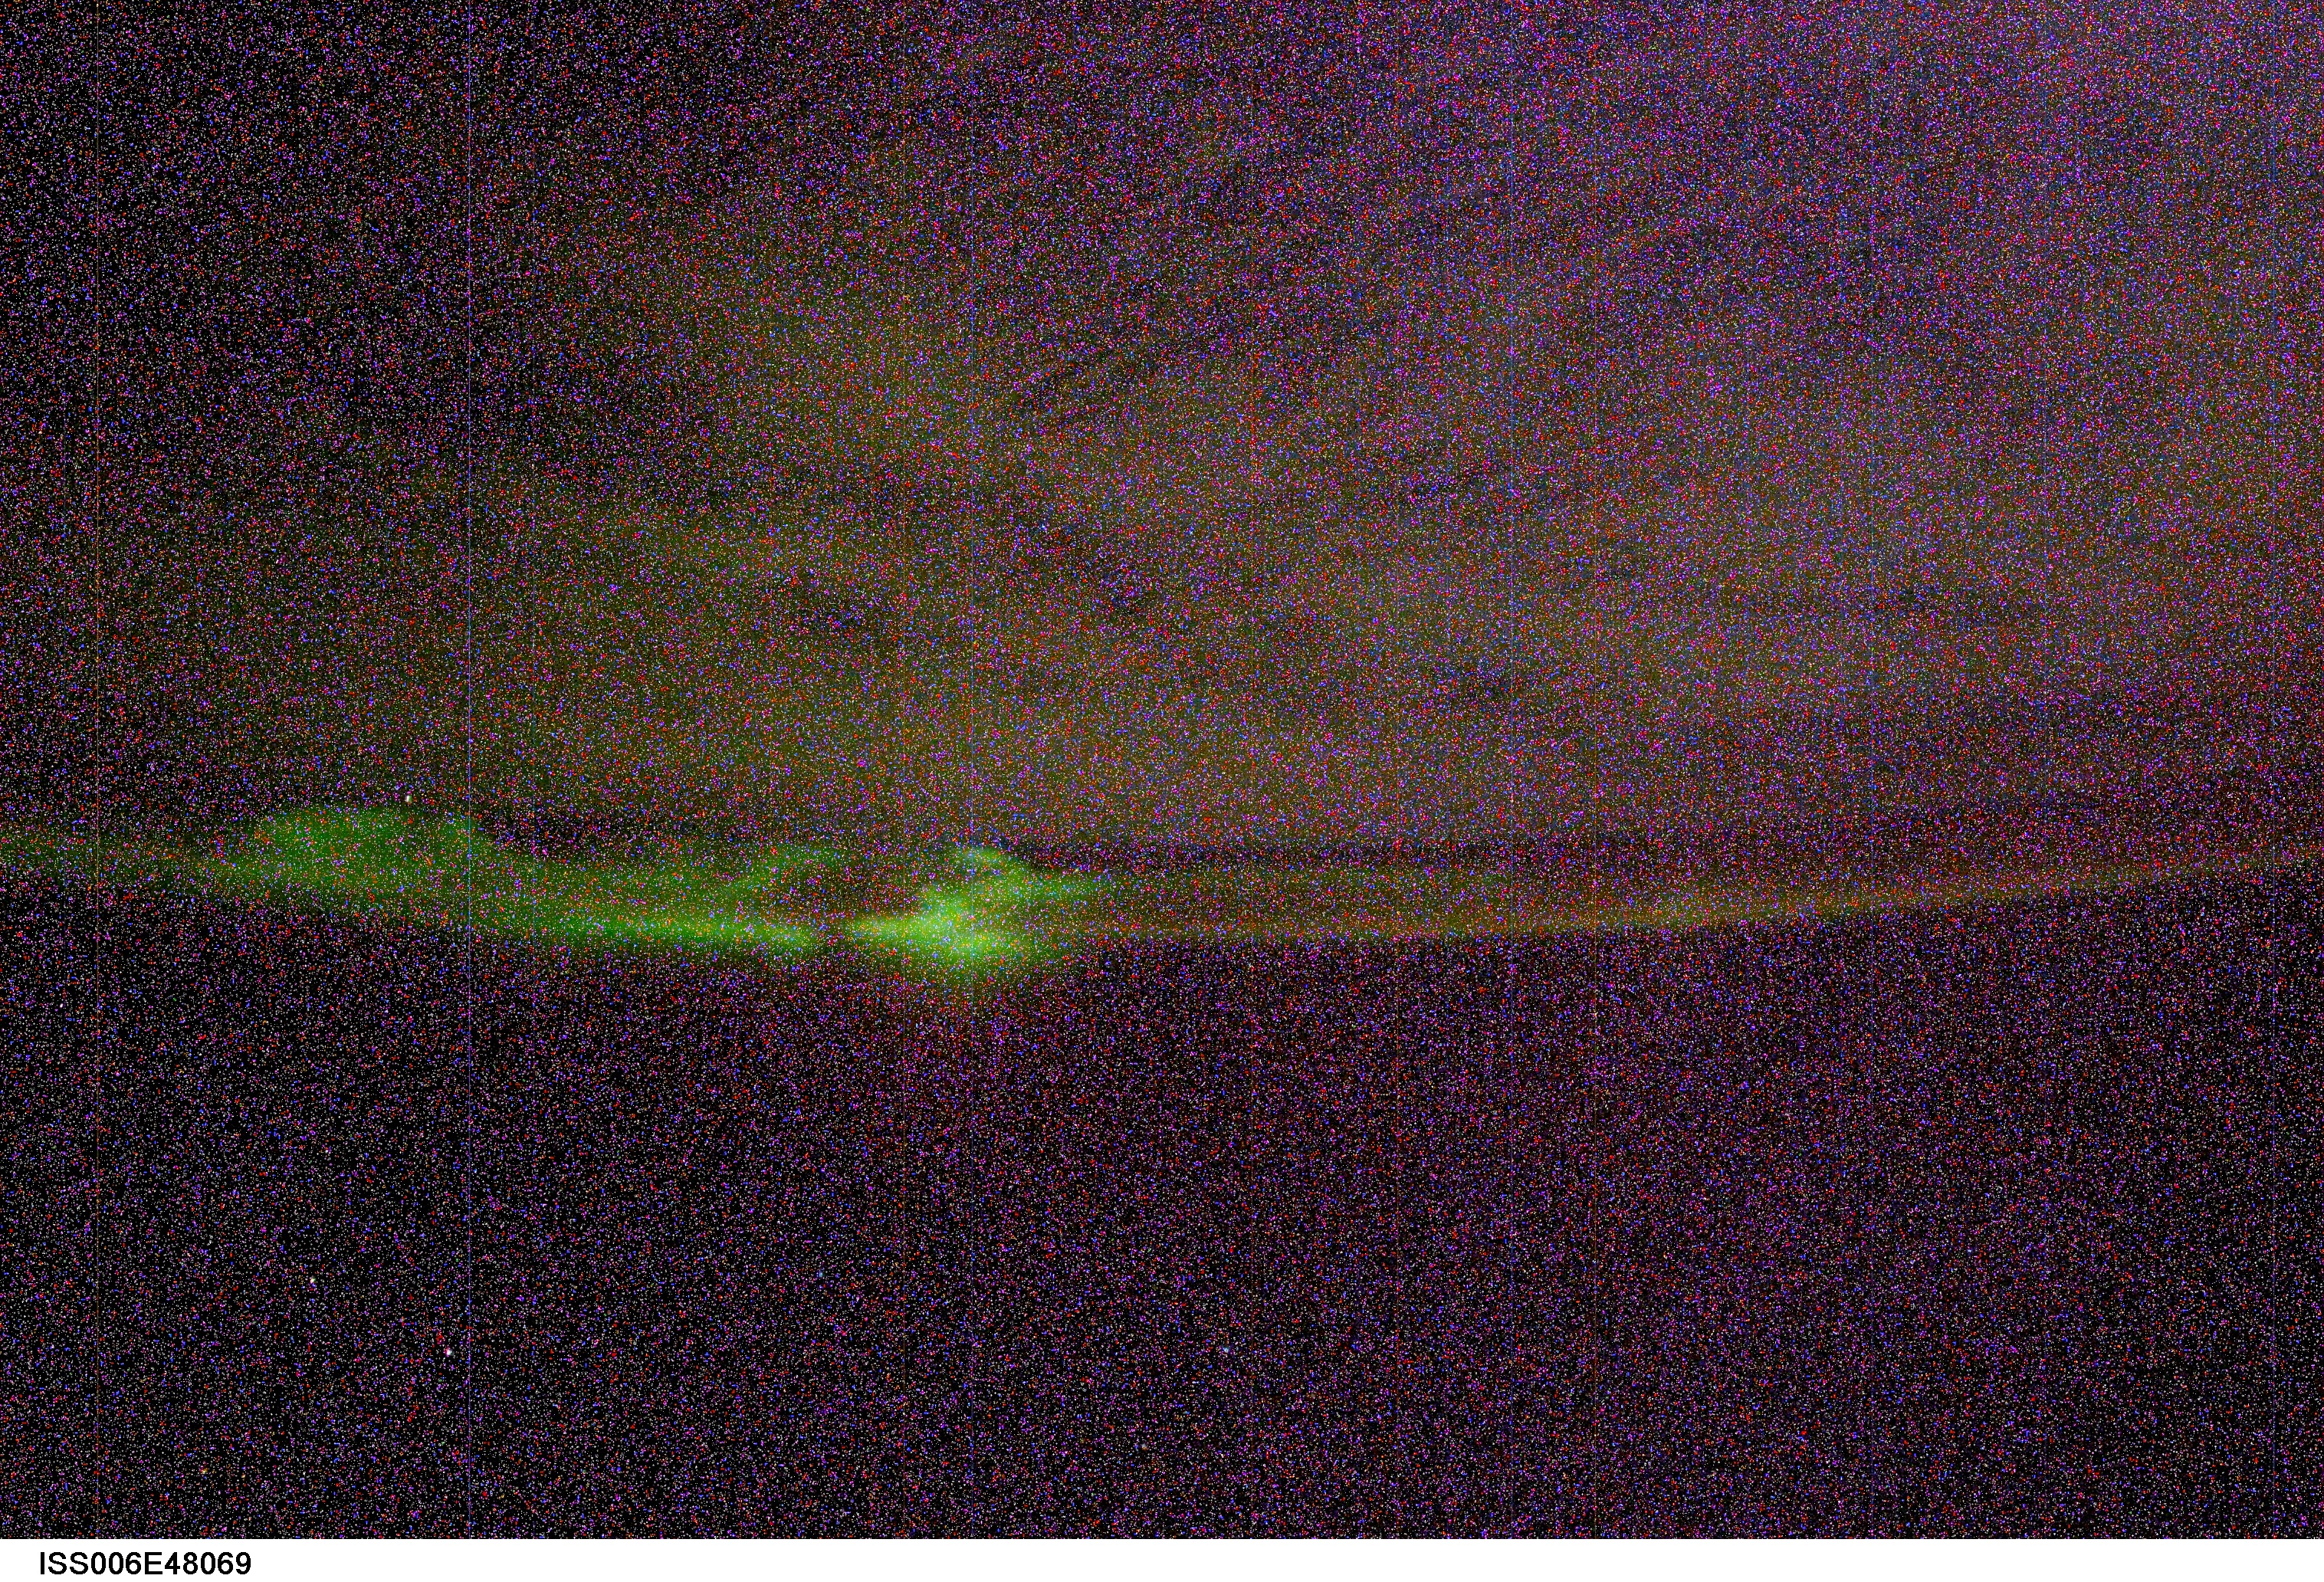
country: AURORA
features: AURORA AUSTRALIS, STARS
